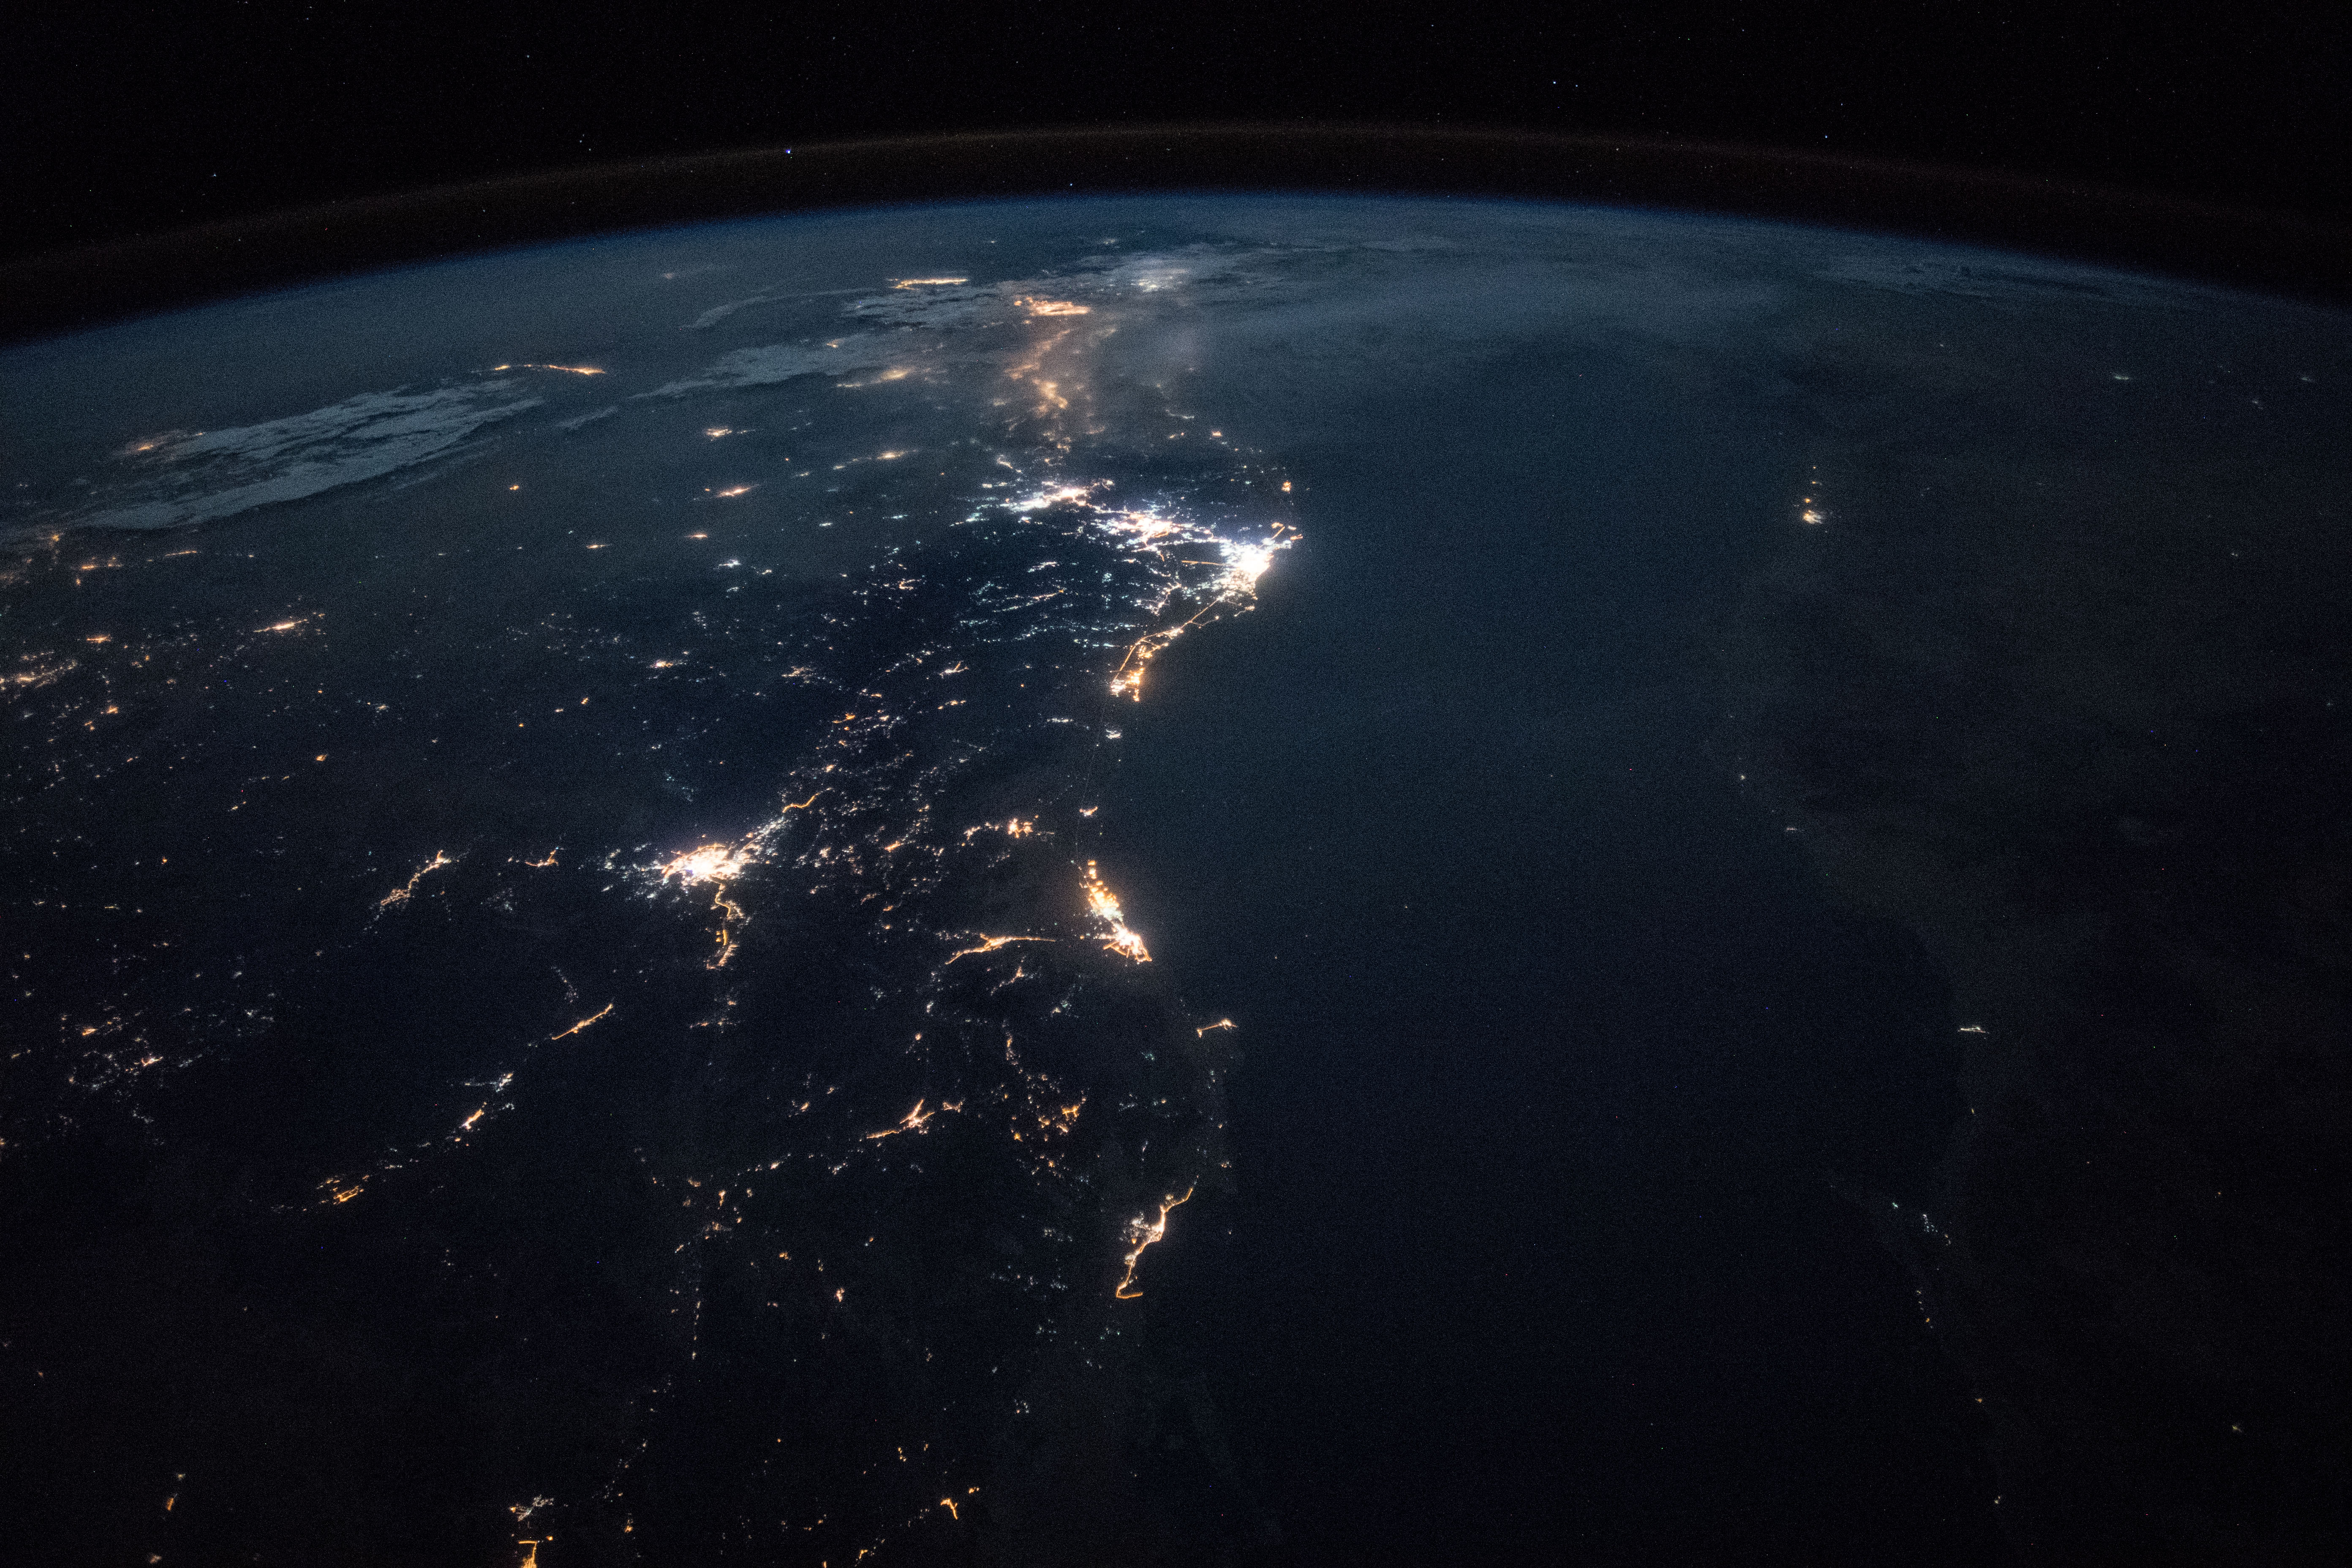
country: SAUDI ARABIA
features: YANBU CITY, RED SEA, MEDINA CITY, JEDDAH CITY, NUBIAN DESERT, MECCA CITY, NIGHT, EARTH LIMB
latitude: 23.9
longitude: 38.1
